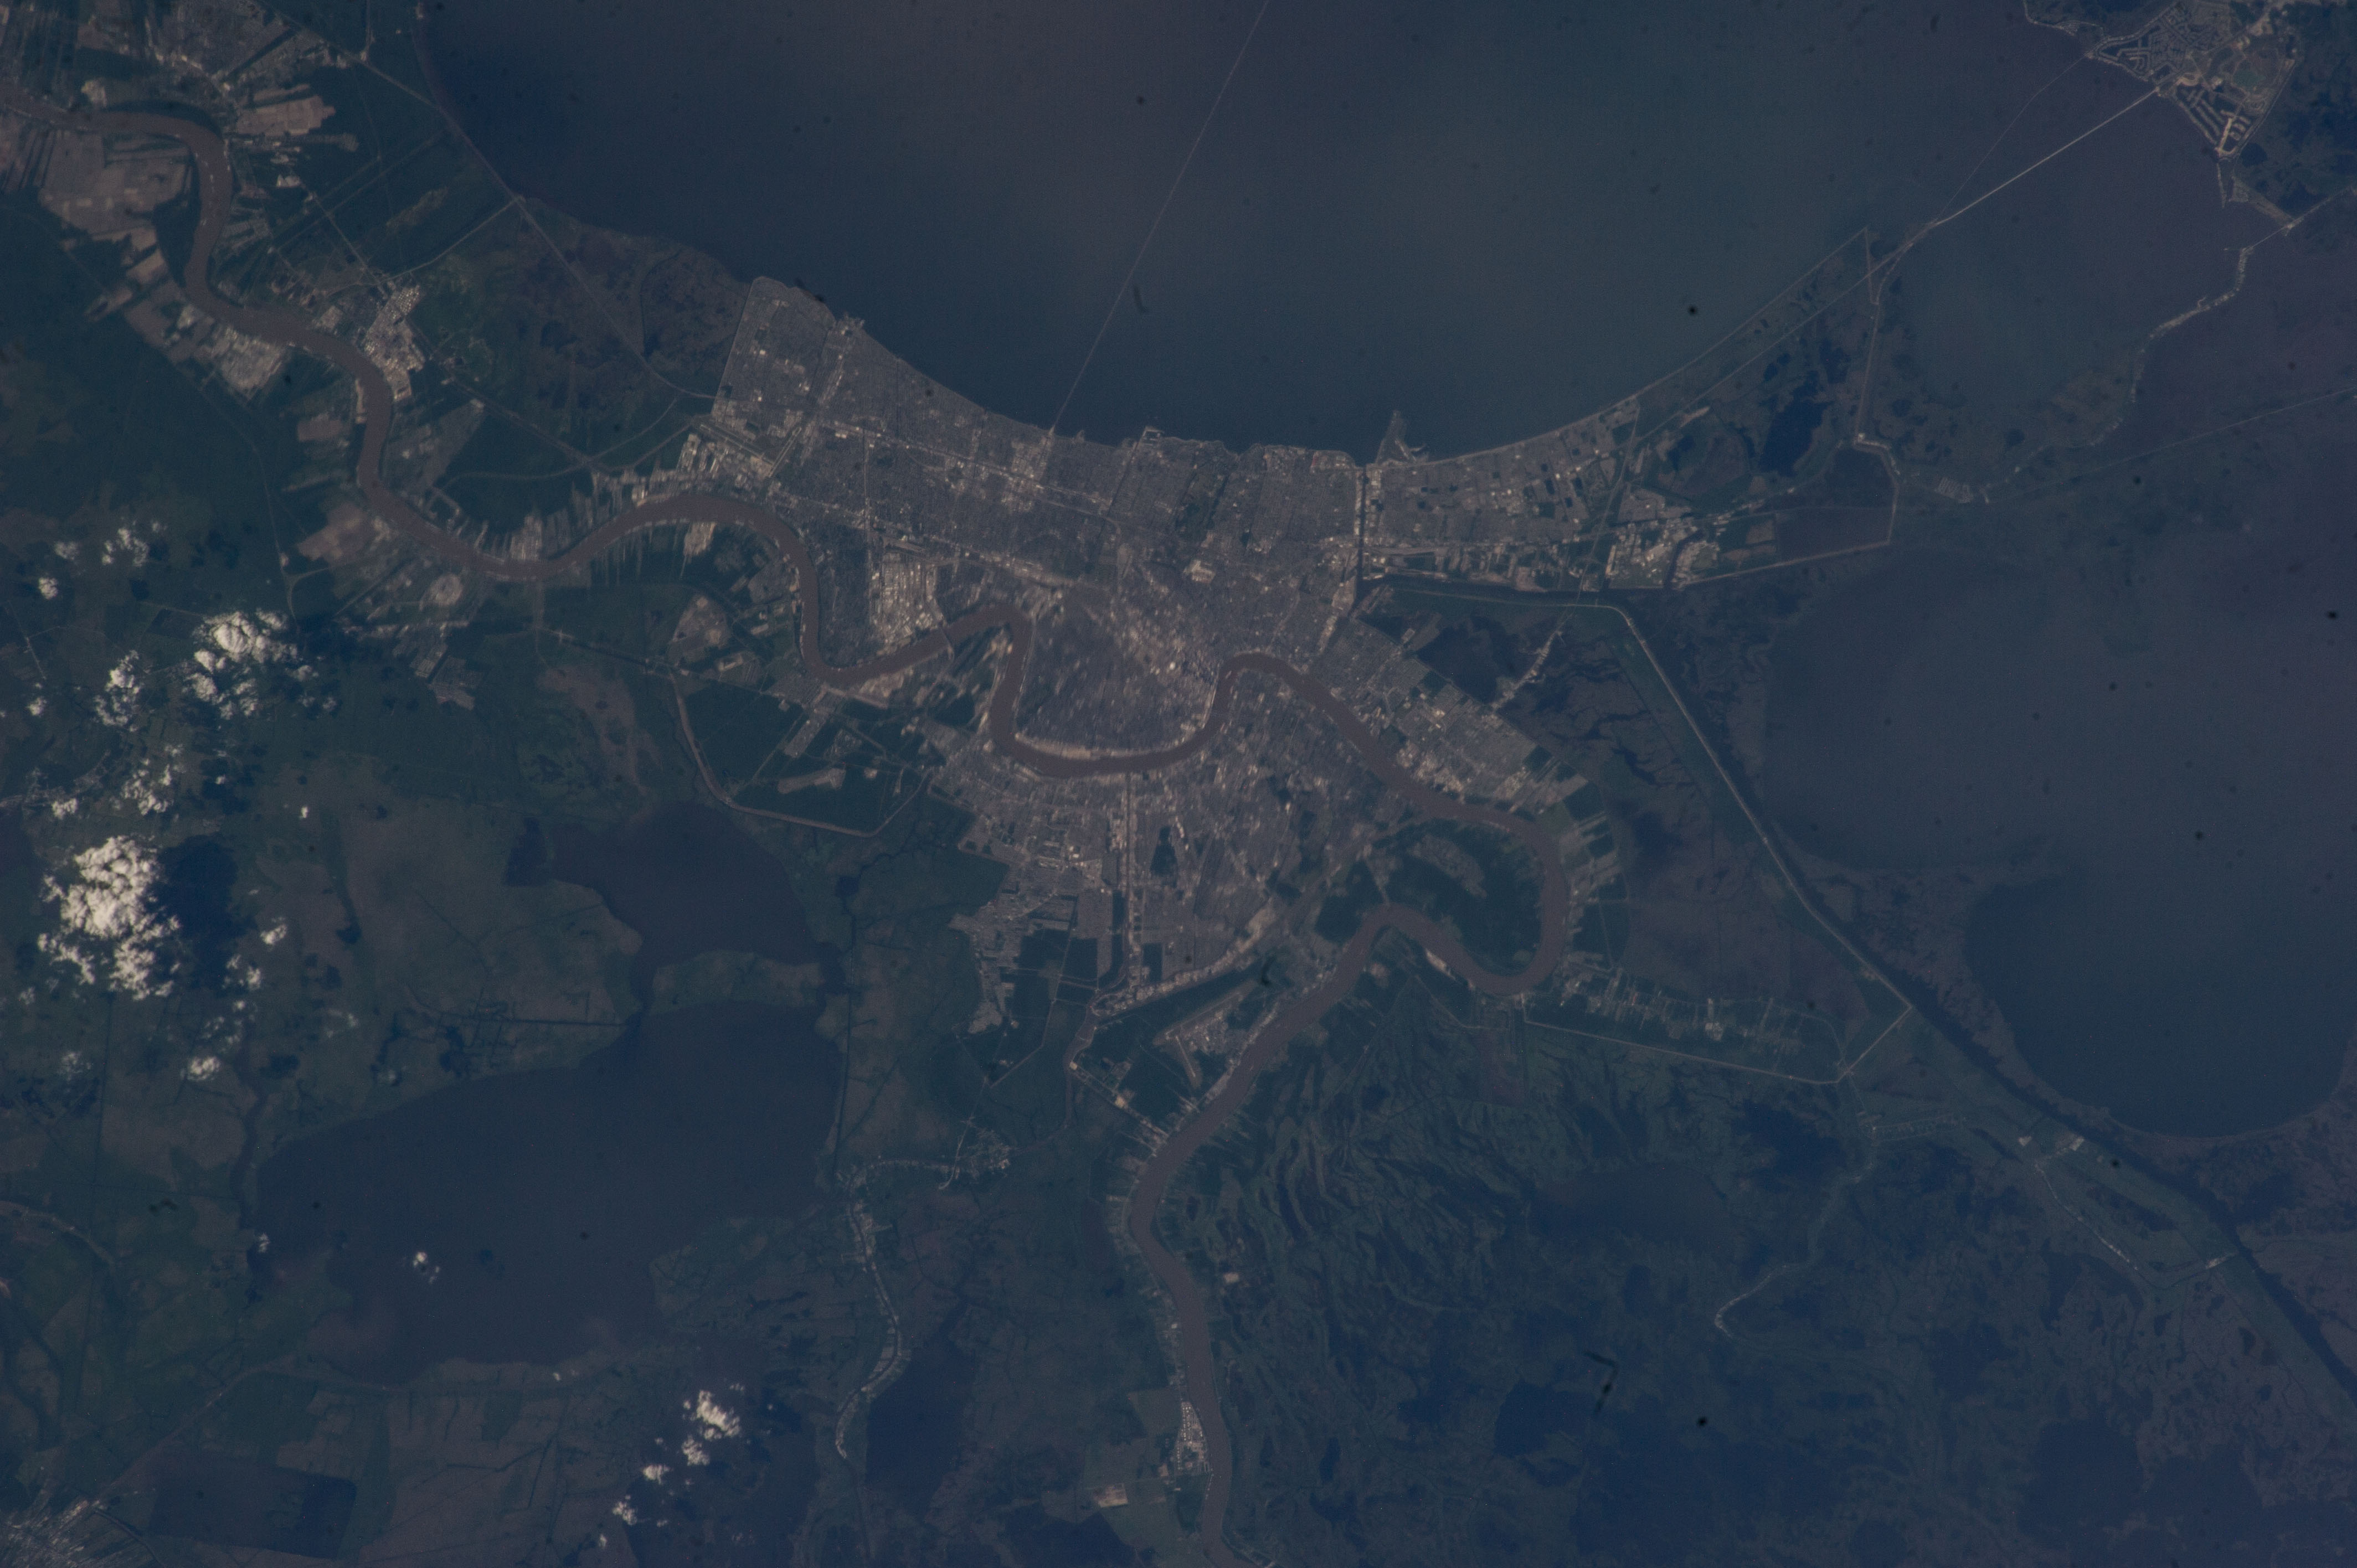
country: USA-LOUISIANA
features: NEW ORLEANS, LAKE BORGNE, GRETNA, ST ROSE, LAKE SALVADOR, COASTLINE, SALVADOR WILDLIFE MANAGEMENT AREA, JEAN LAFITTE NATIONAL HISTORIAL ARK AND PRESERVE
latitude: 29.9
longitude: -90.1
